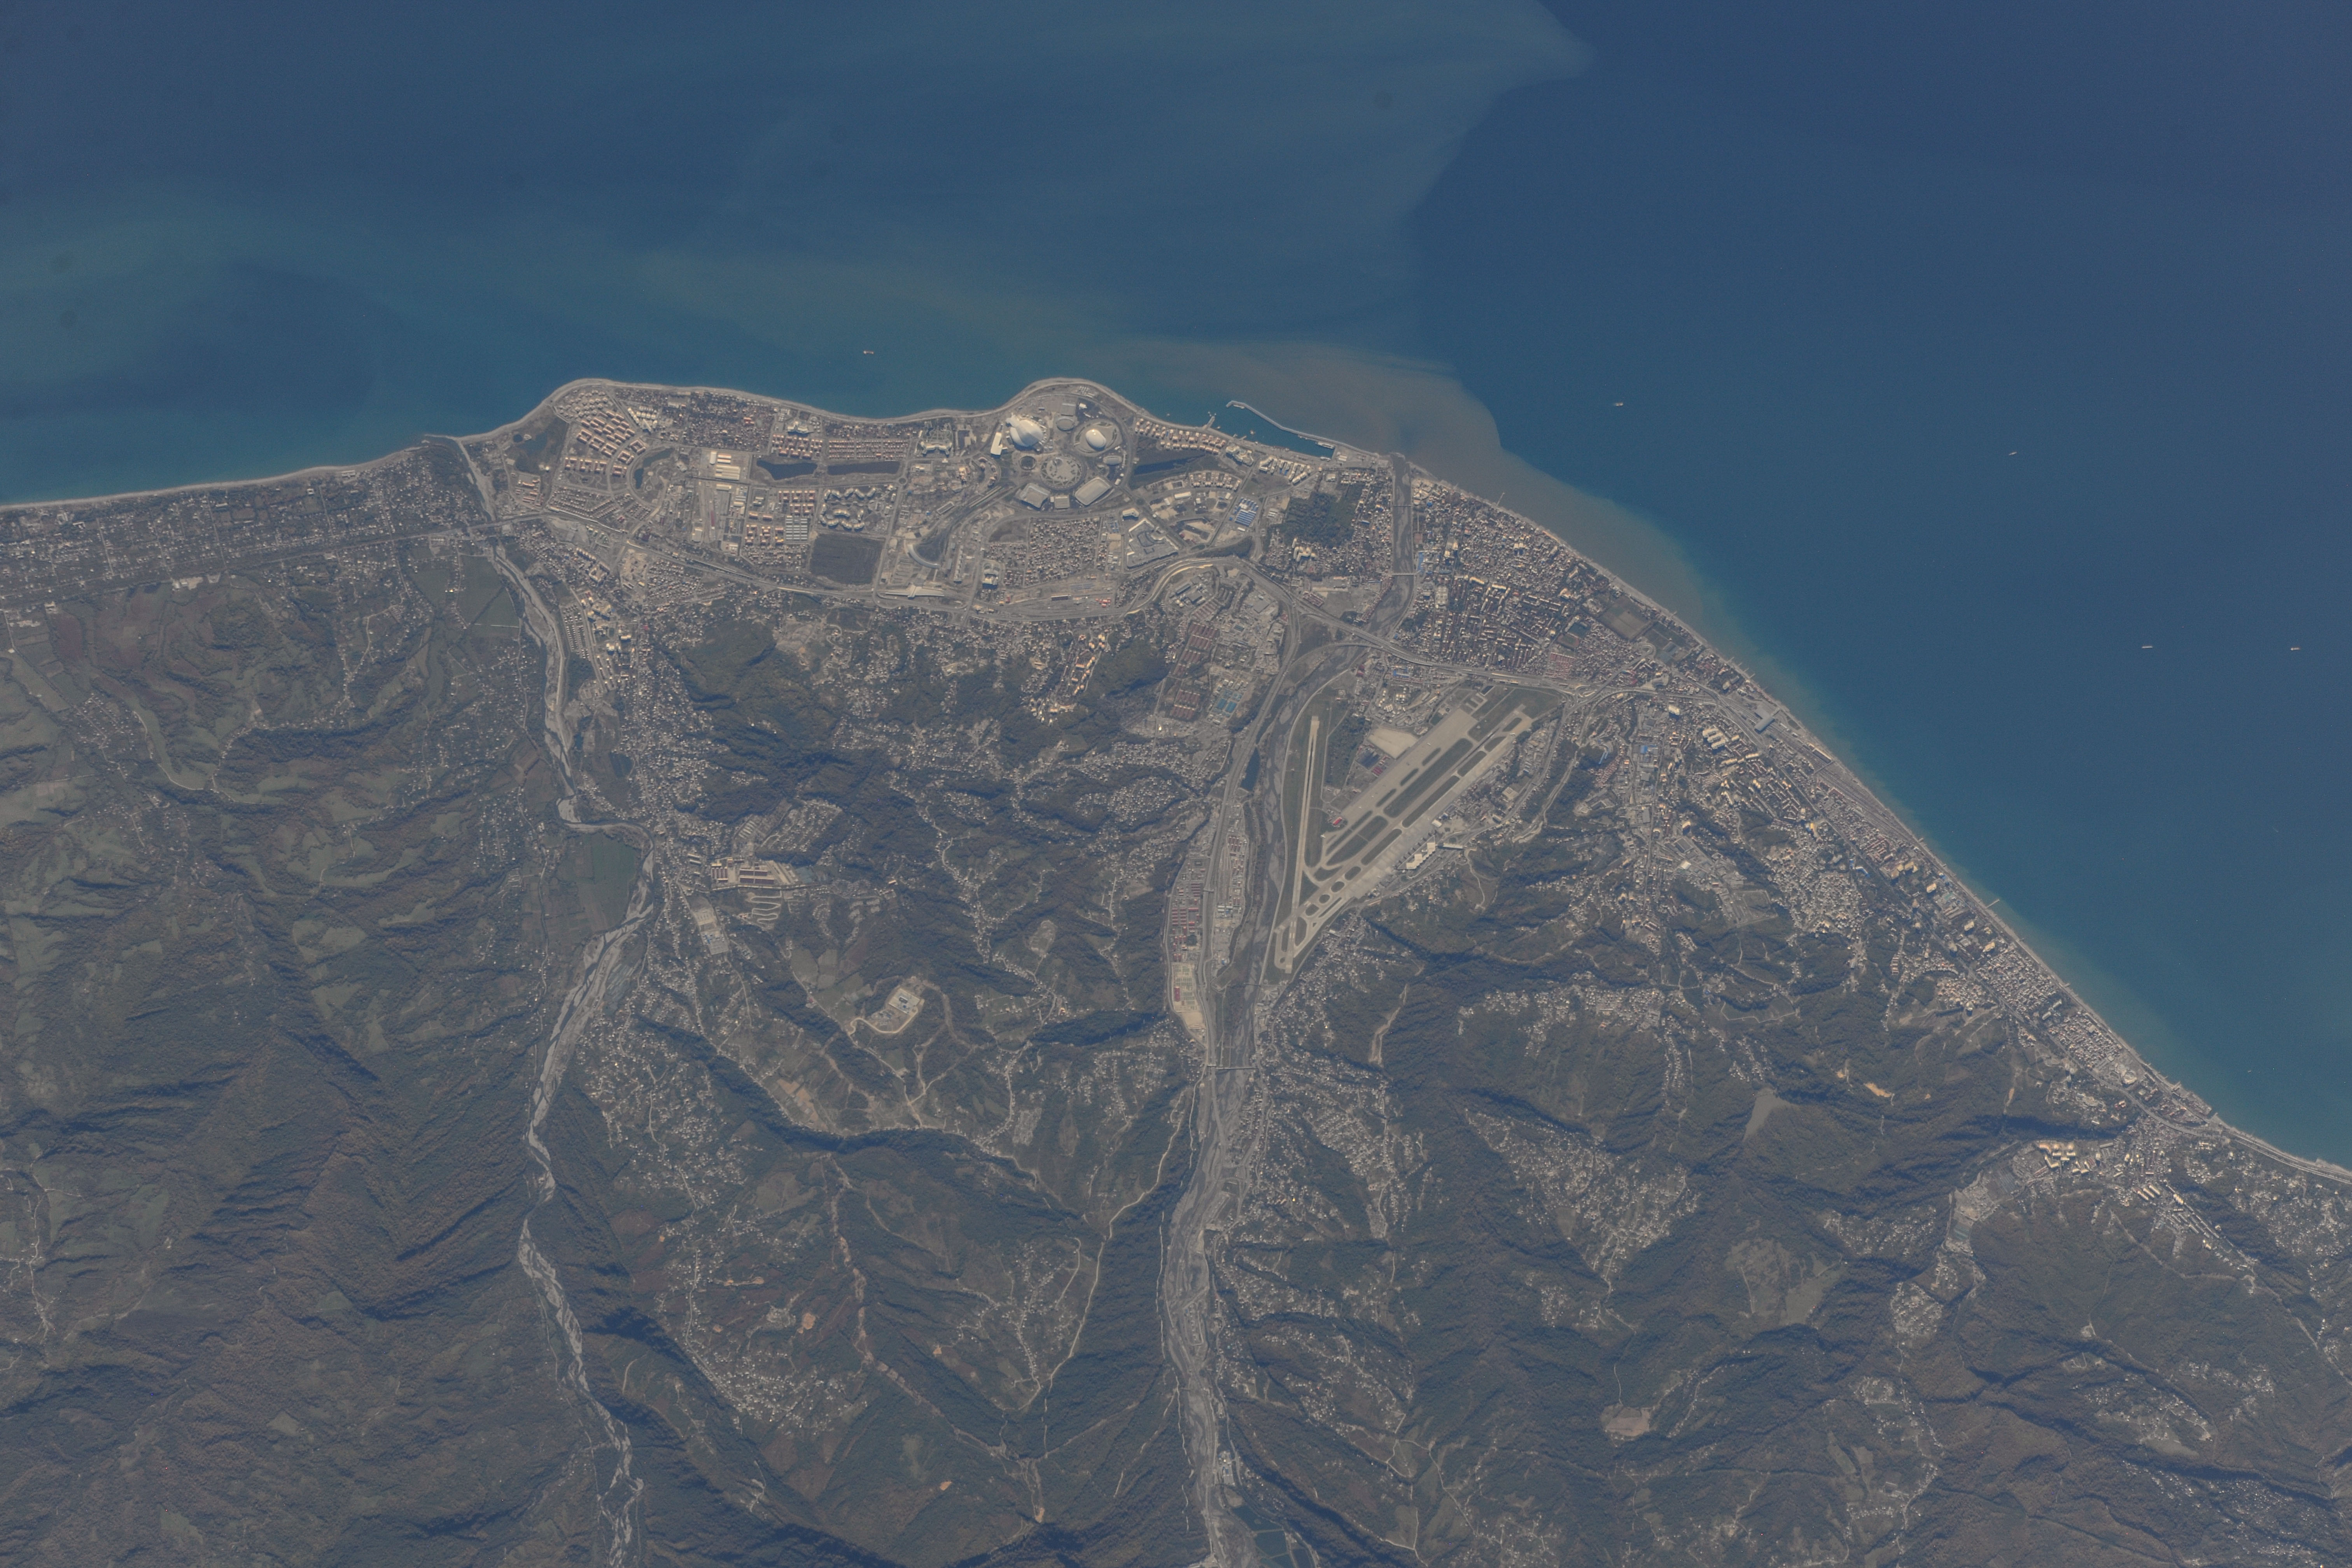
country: RUSSIAN_FEDERATION
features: ADLERSKIY AIRPORT, BLACK, SEA, MOUNTAINS
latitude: 43.5
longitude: 40.0
